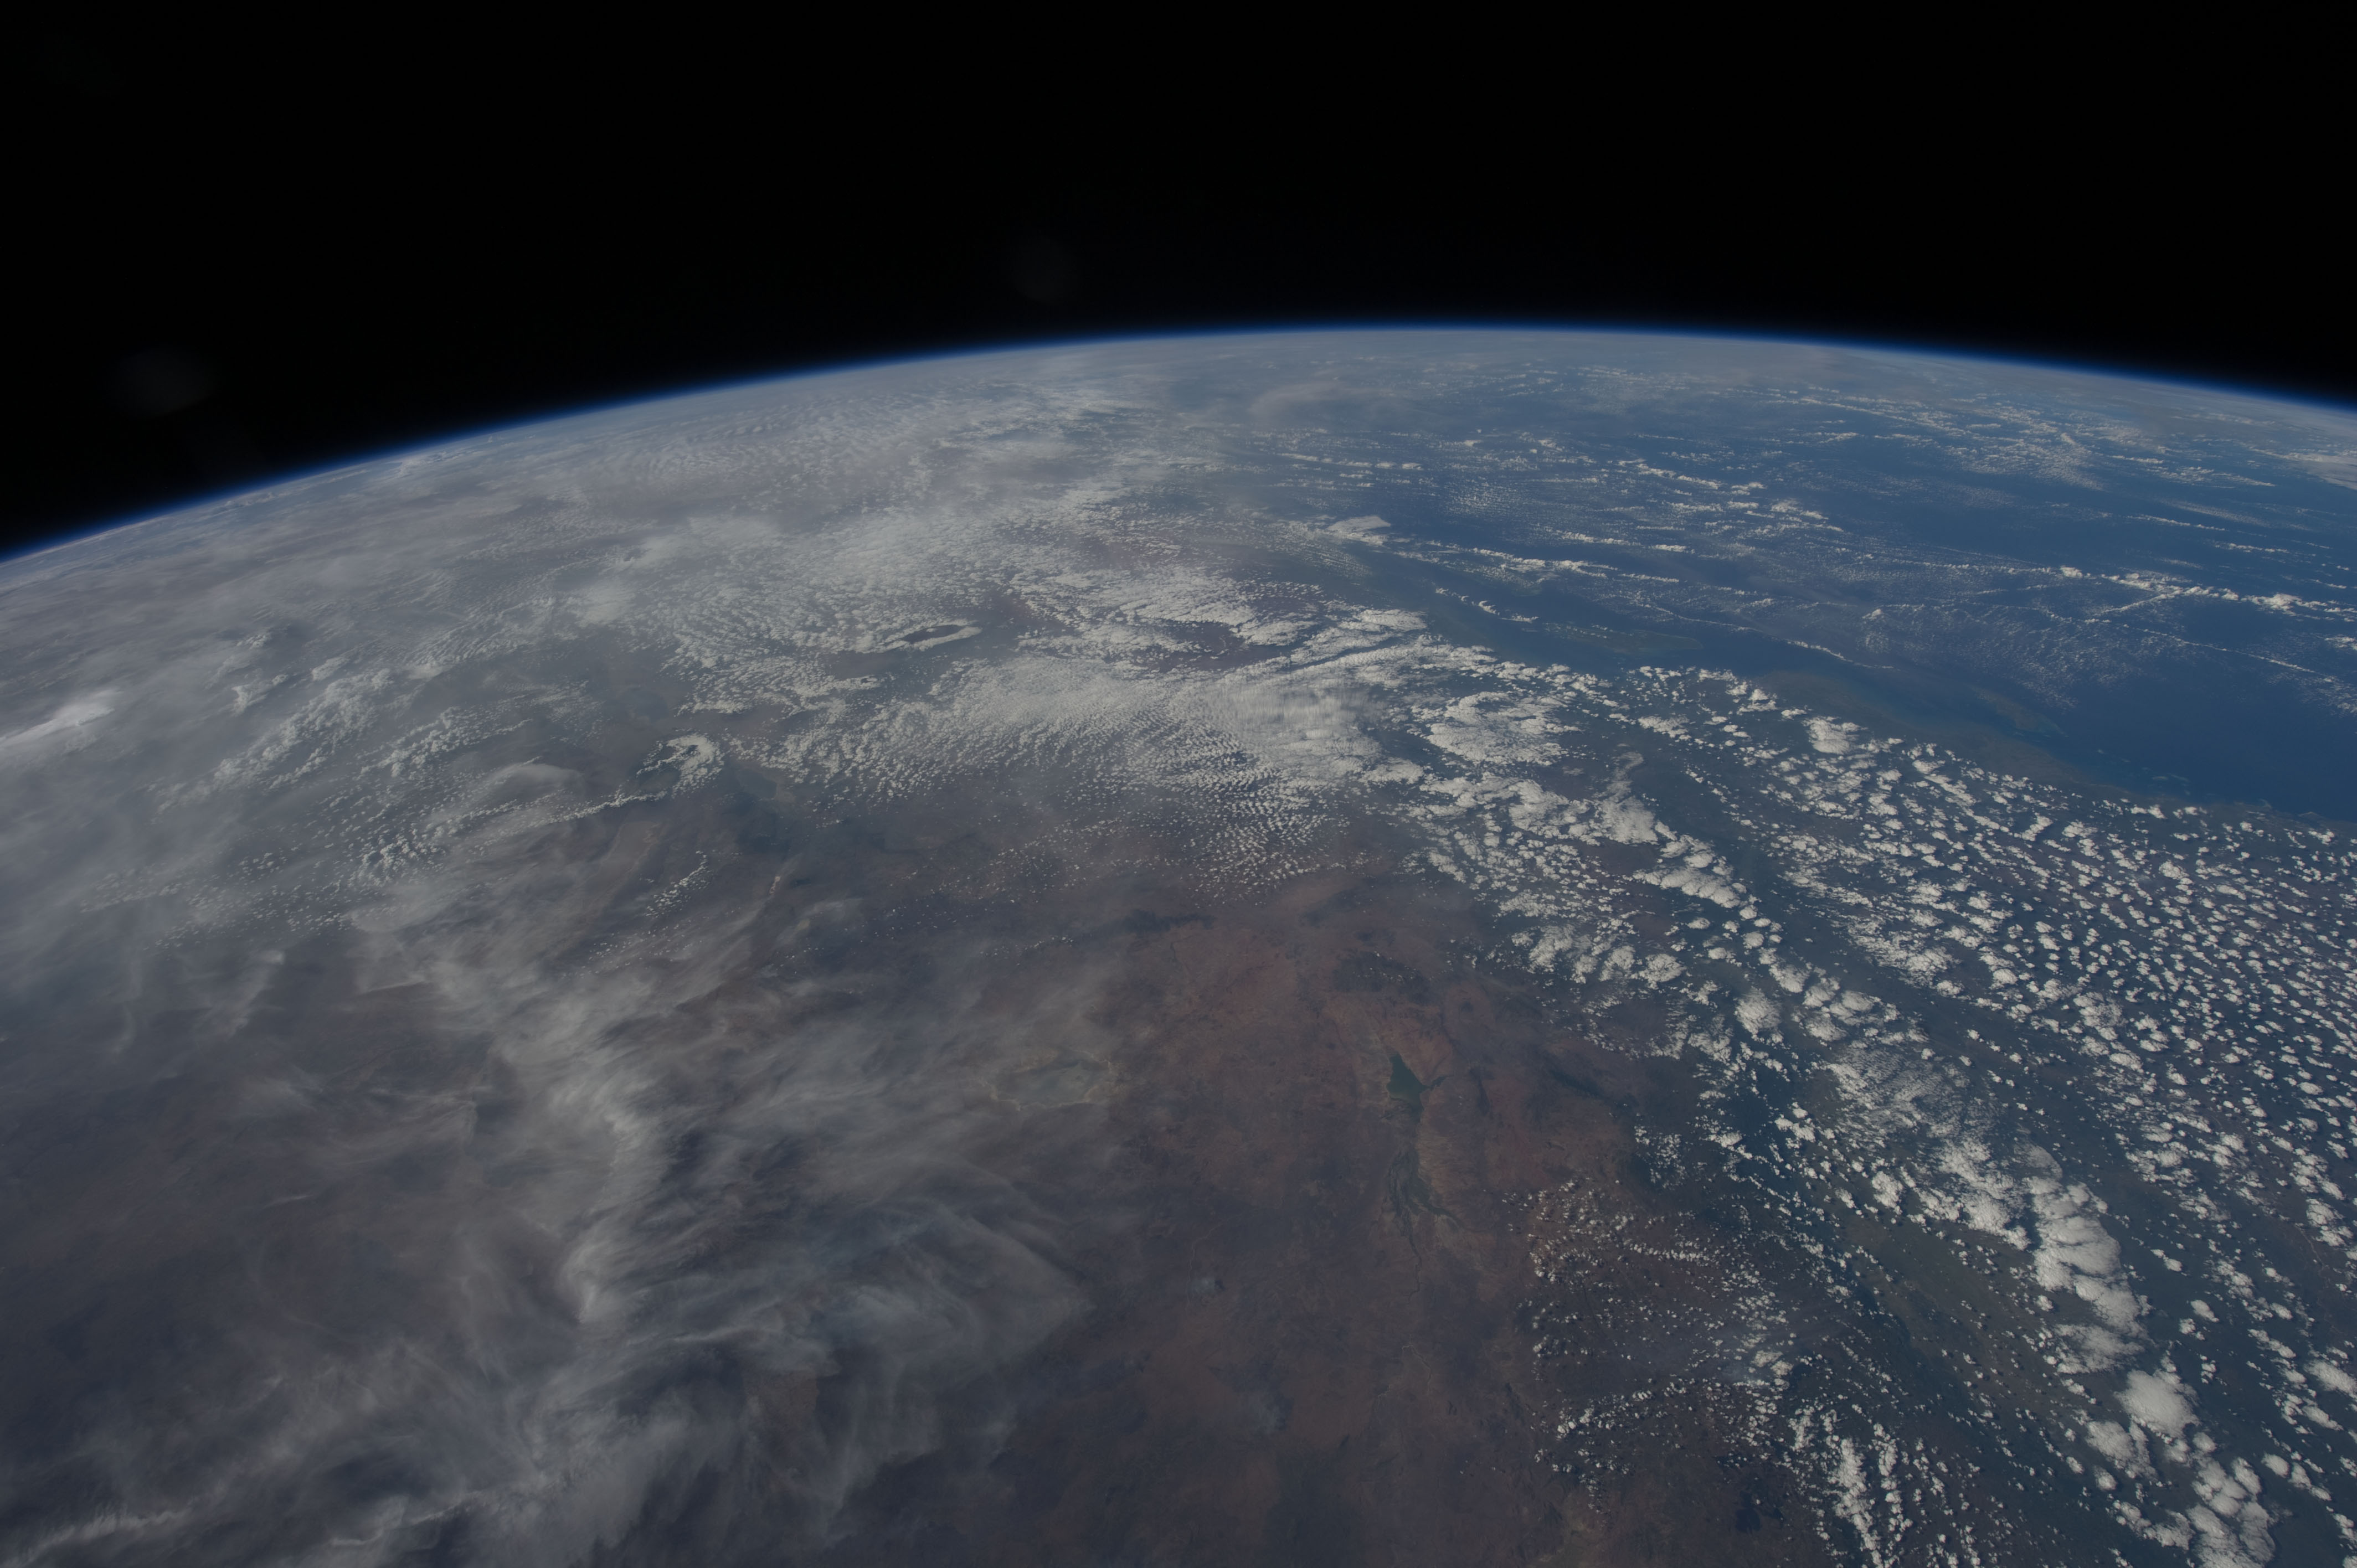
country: TANZANIA
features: PAN- MTERA RES., INDIAN O.
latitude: -7.5
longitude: 36.5
